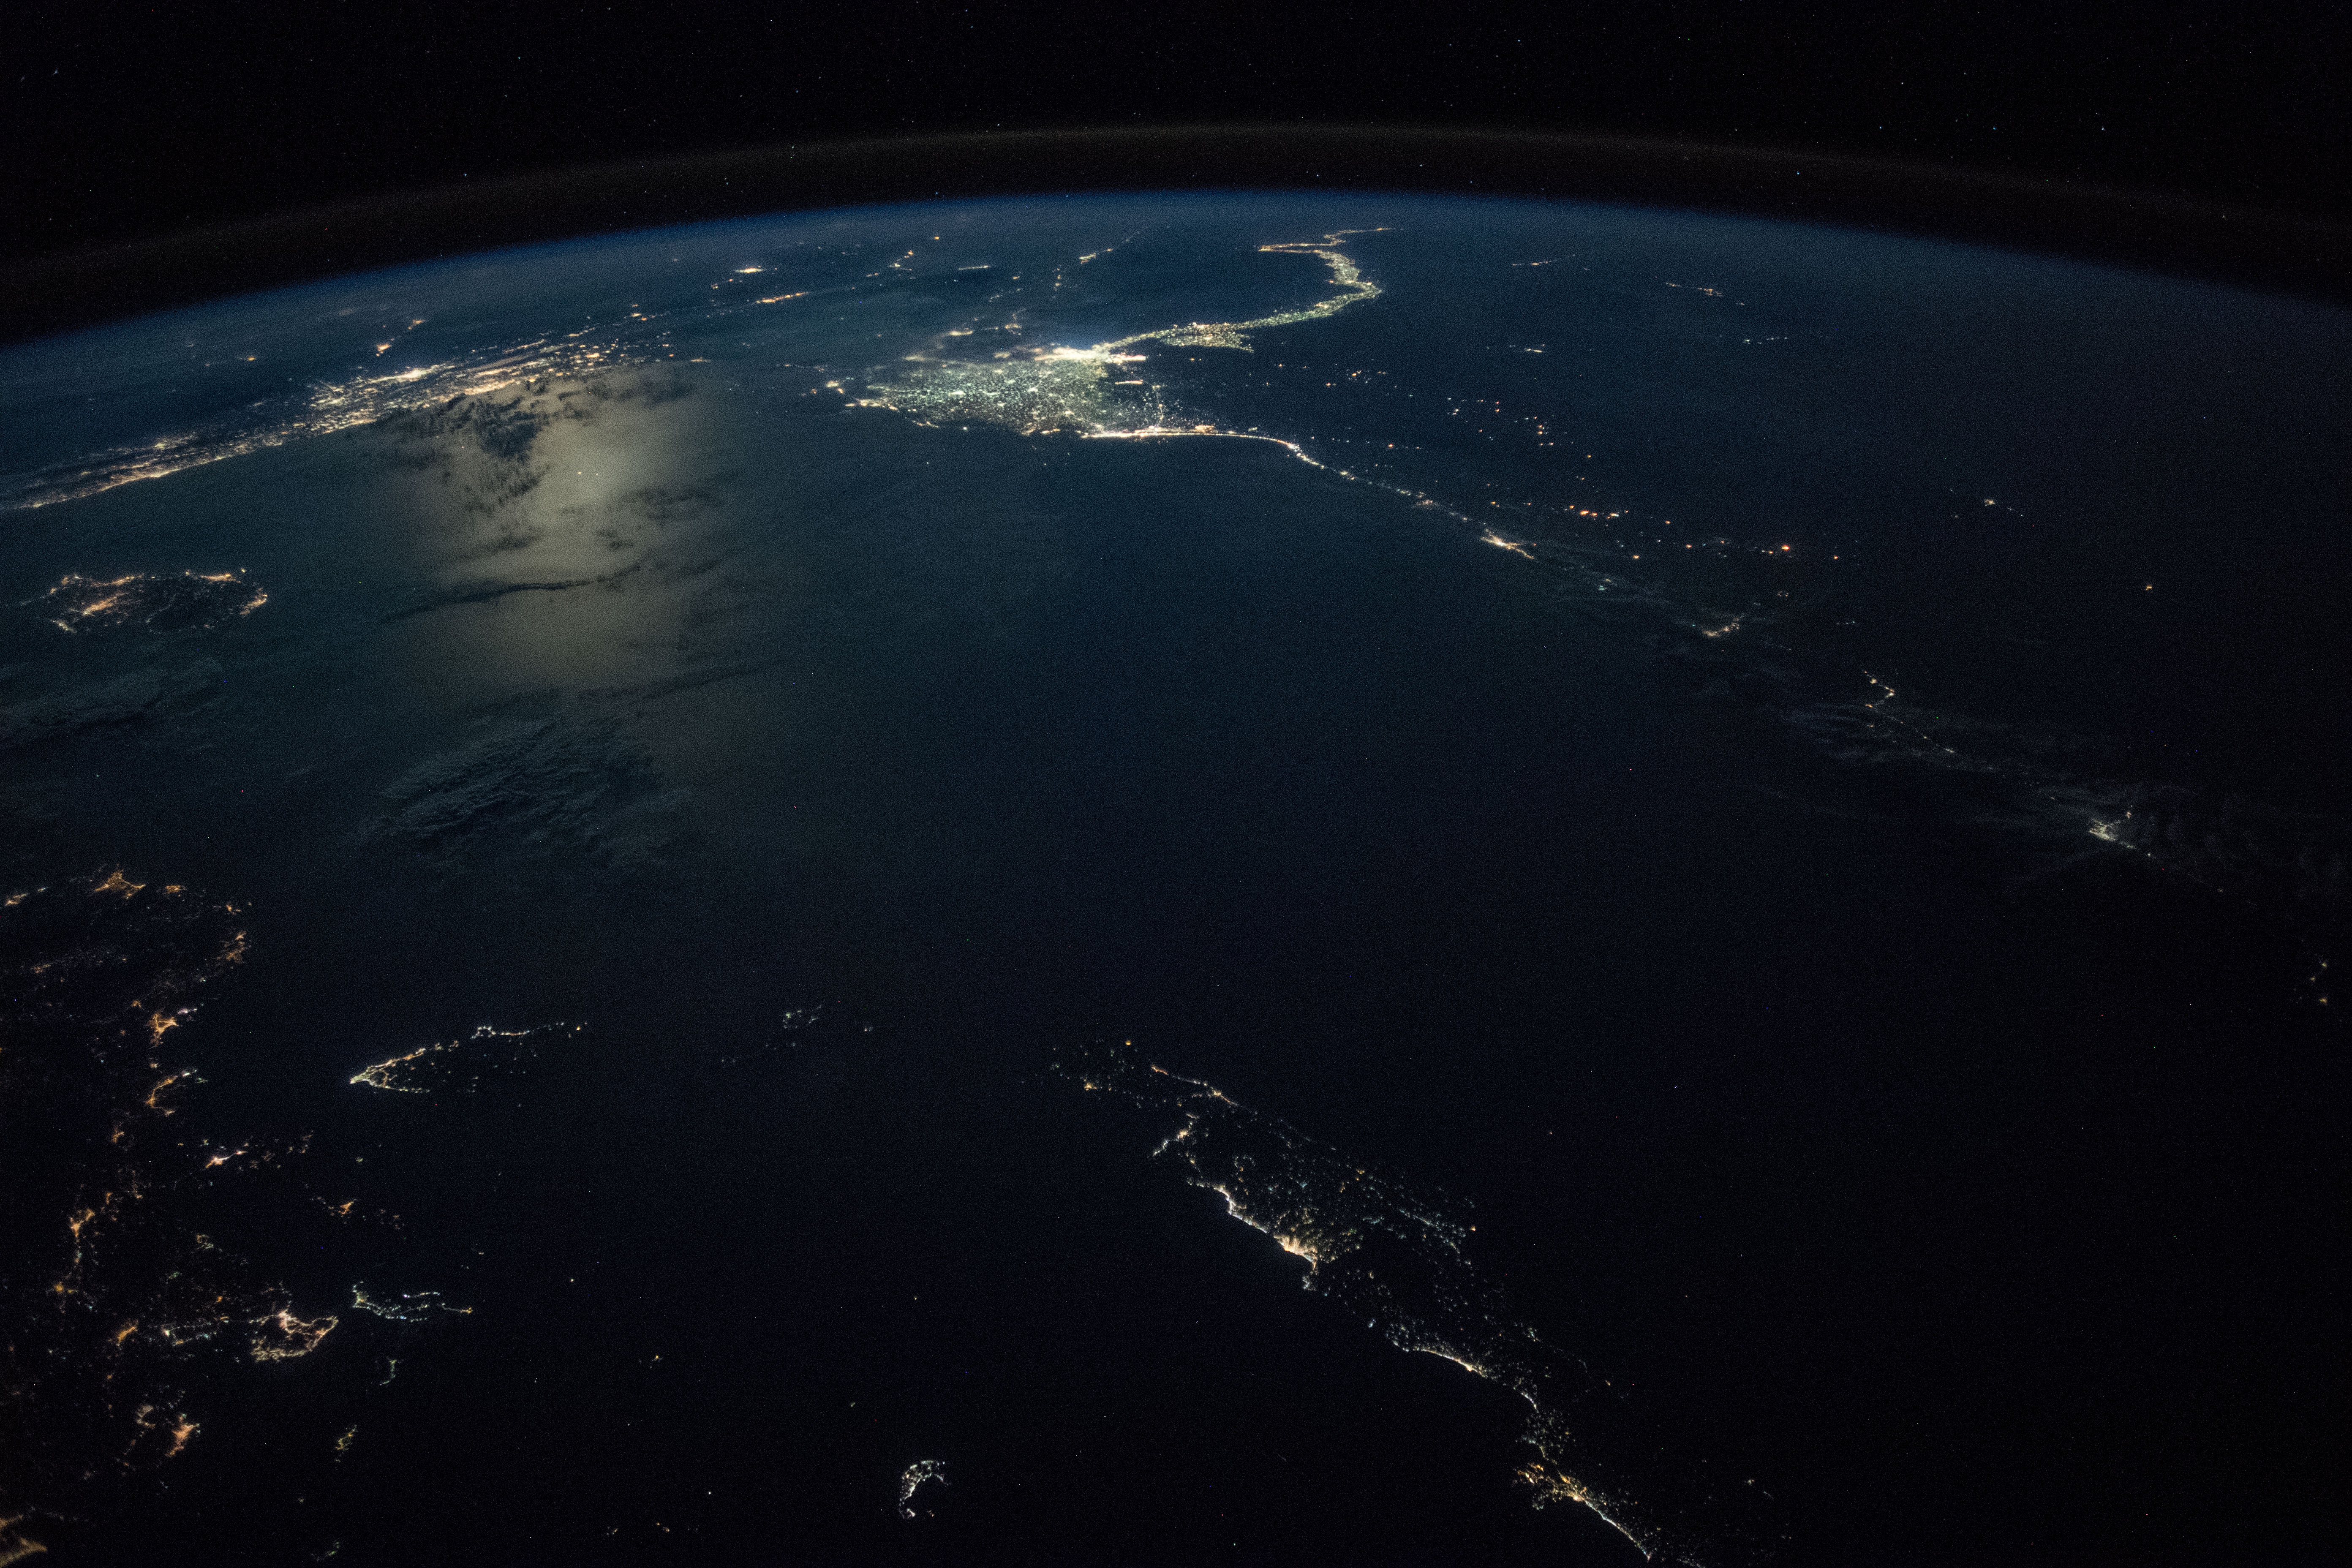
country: MEDITERRANEAN SEA
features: CRETE ISLAND, KOS ISLAND, RHODES ISLAND, NILE RIVER, CAIRO CITY, WESTERN DESERT, RHODES BASIN, STRABO TRENCH, PLINY TRENCH, KARPATHOS ISLAND, NIGHT, EARTH LIMB
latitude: 34.0
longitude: 27.1
